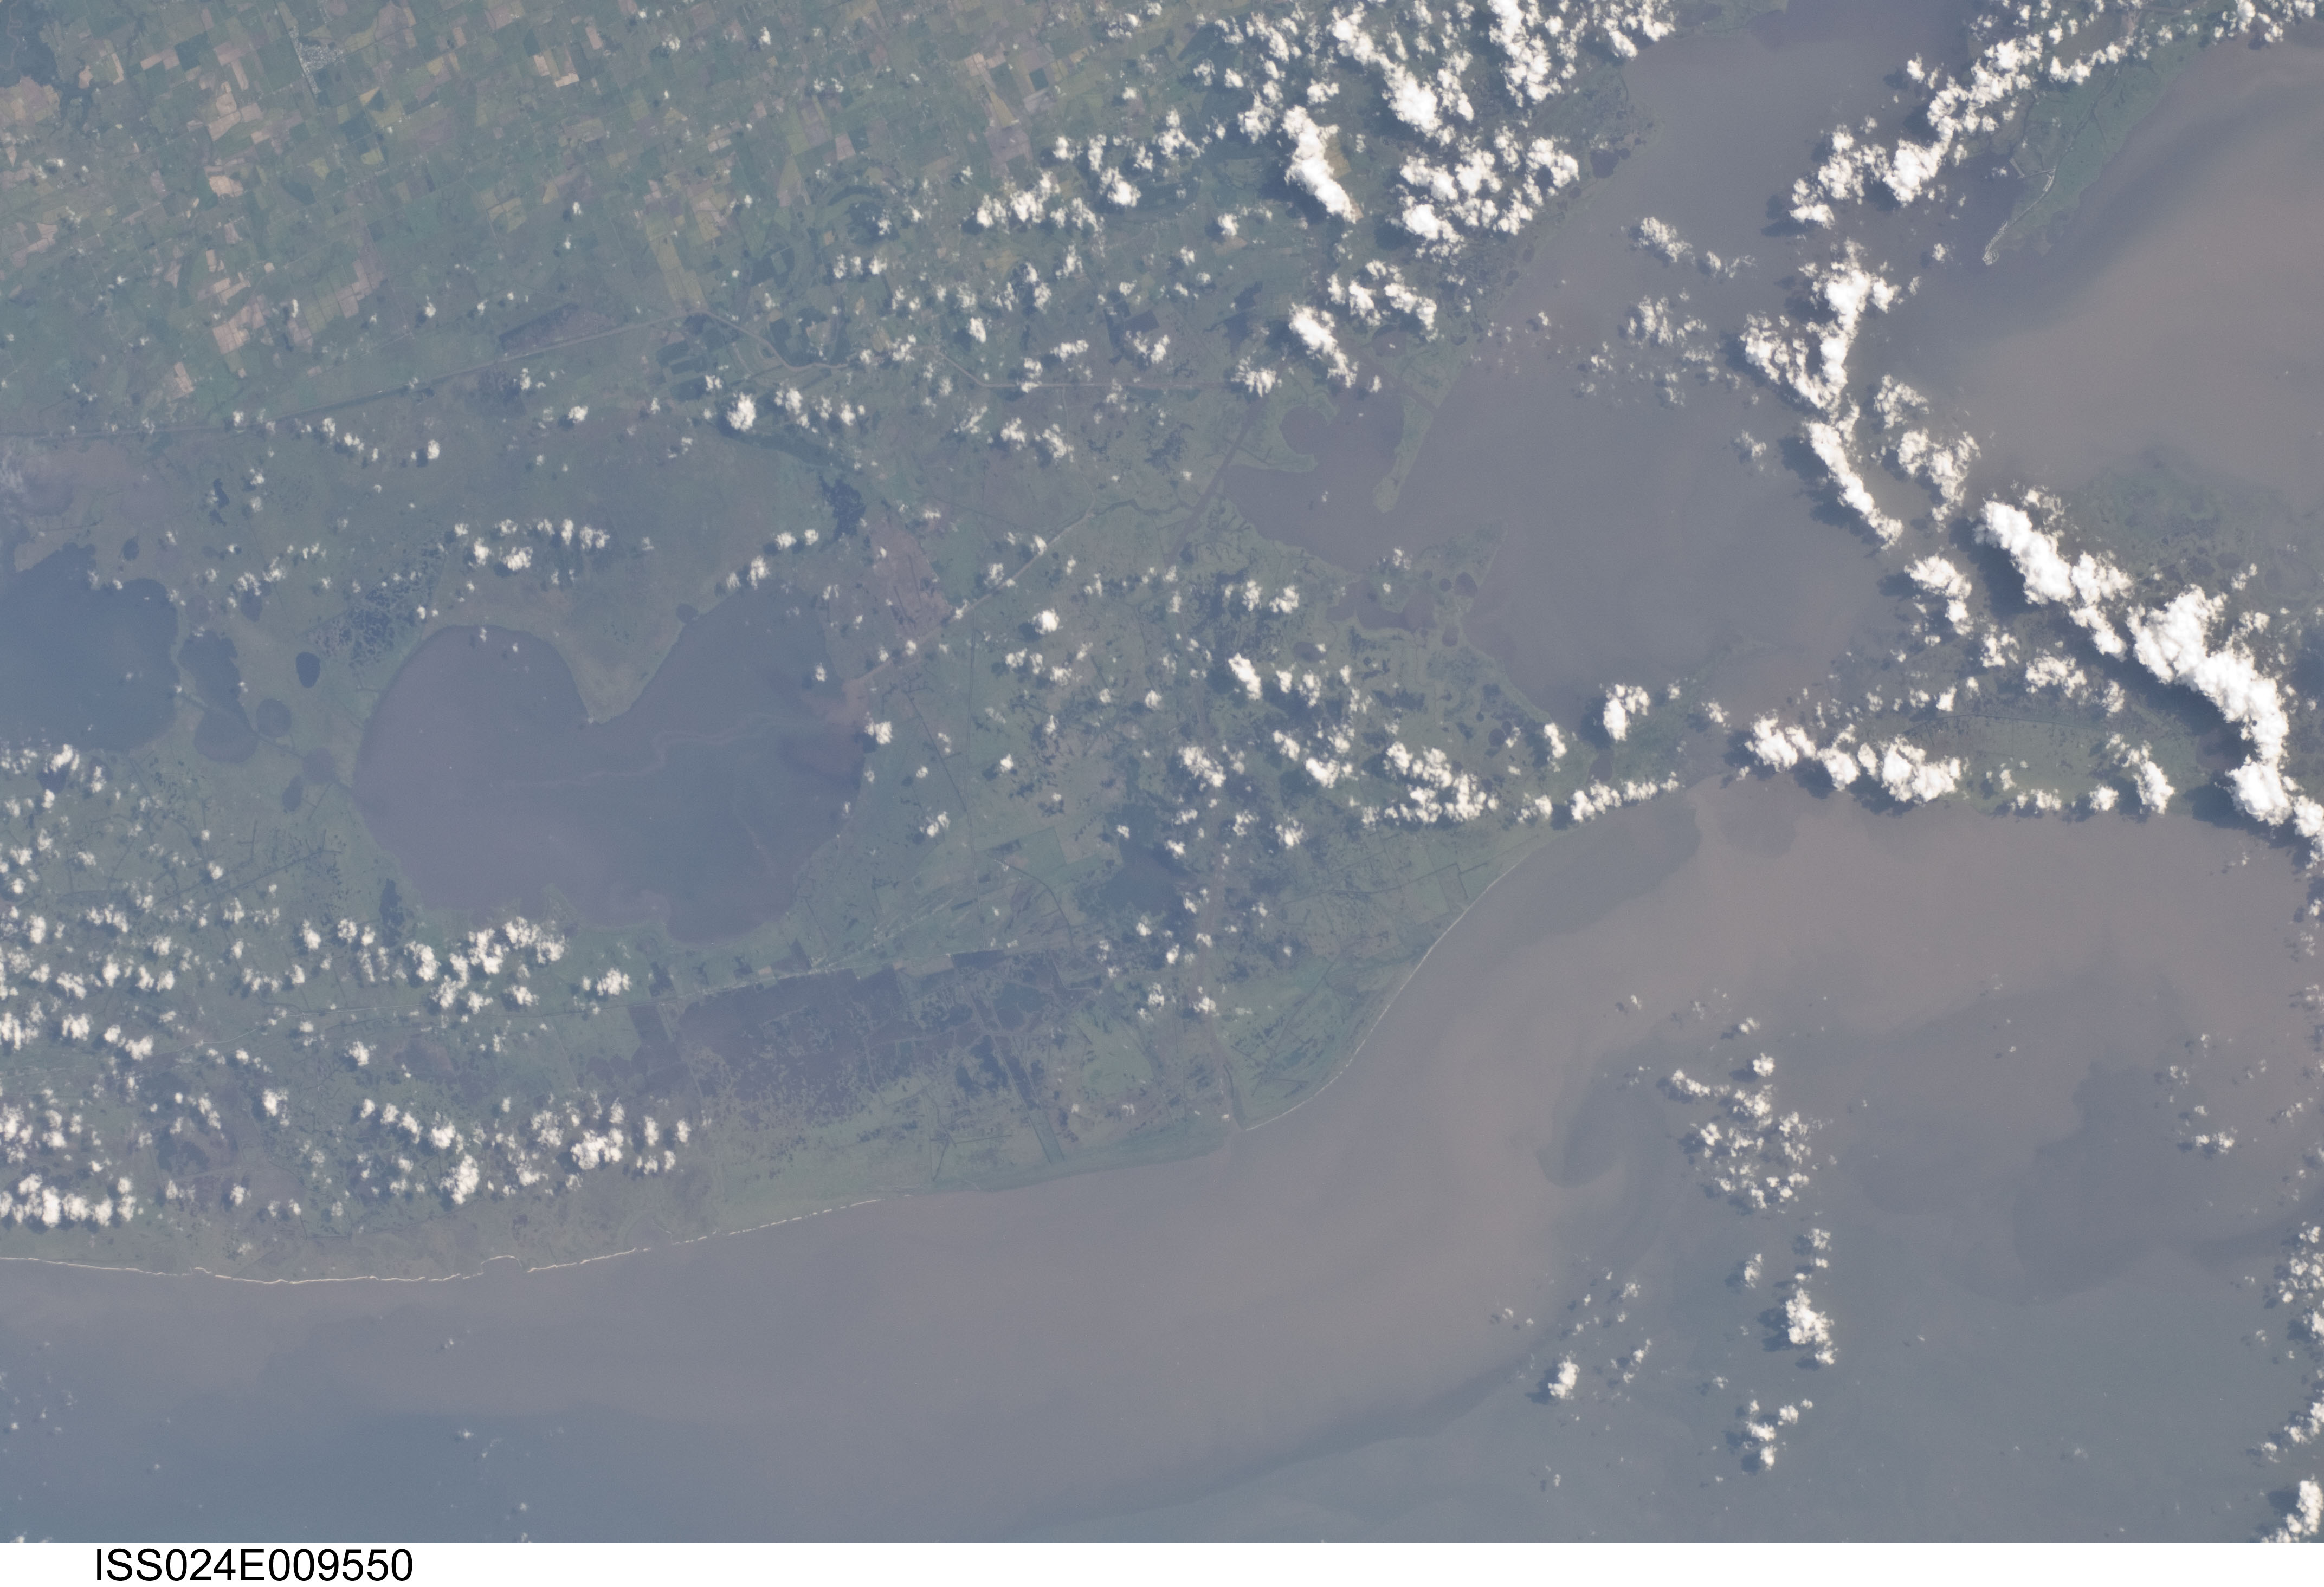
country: USA-LOUISIANA
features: VERMILION B., MARSH I., WHITE LAKE, SED., MARSH, CANALS, LAKES, AGR.
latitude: 29.7
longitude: -92.3
